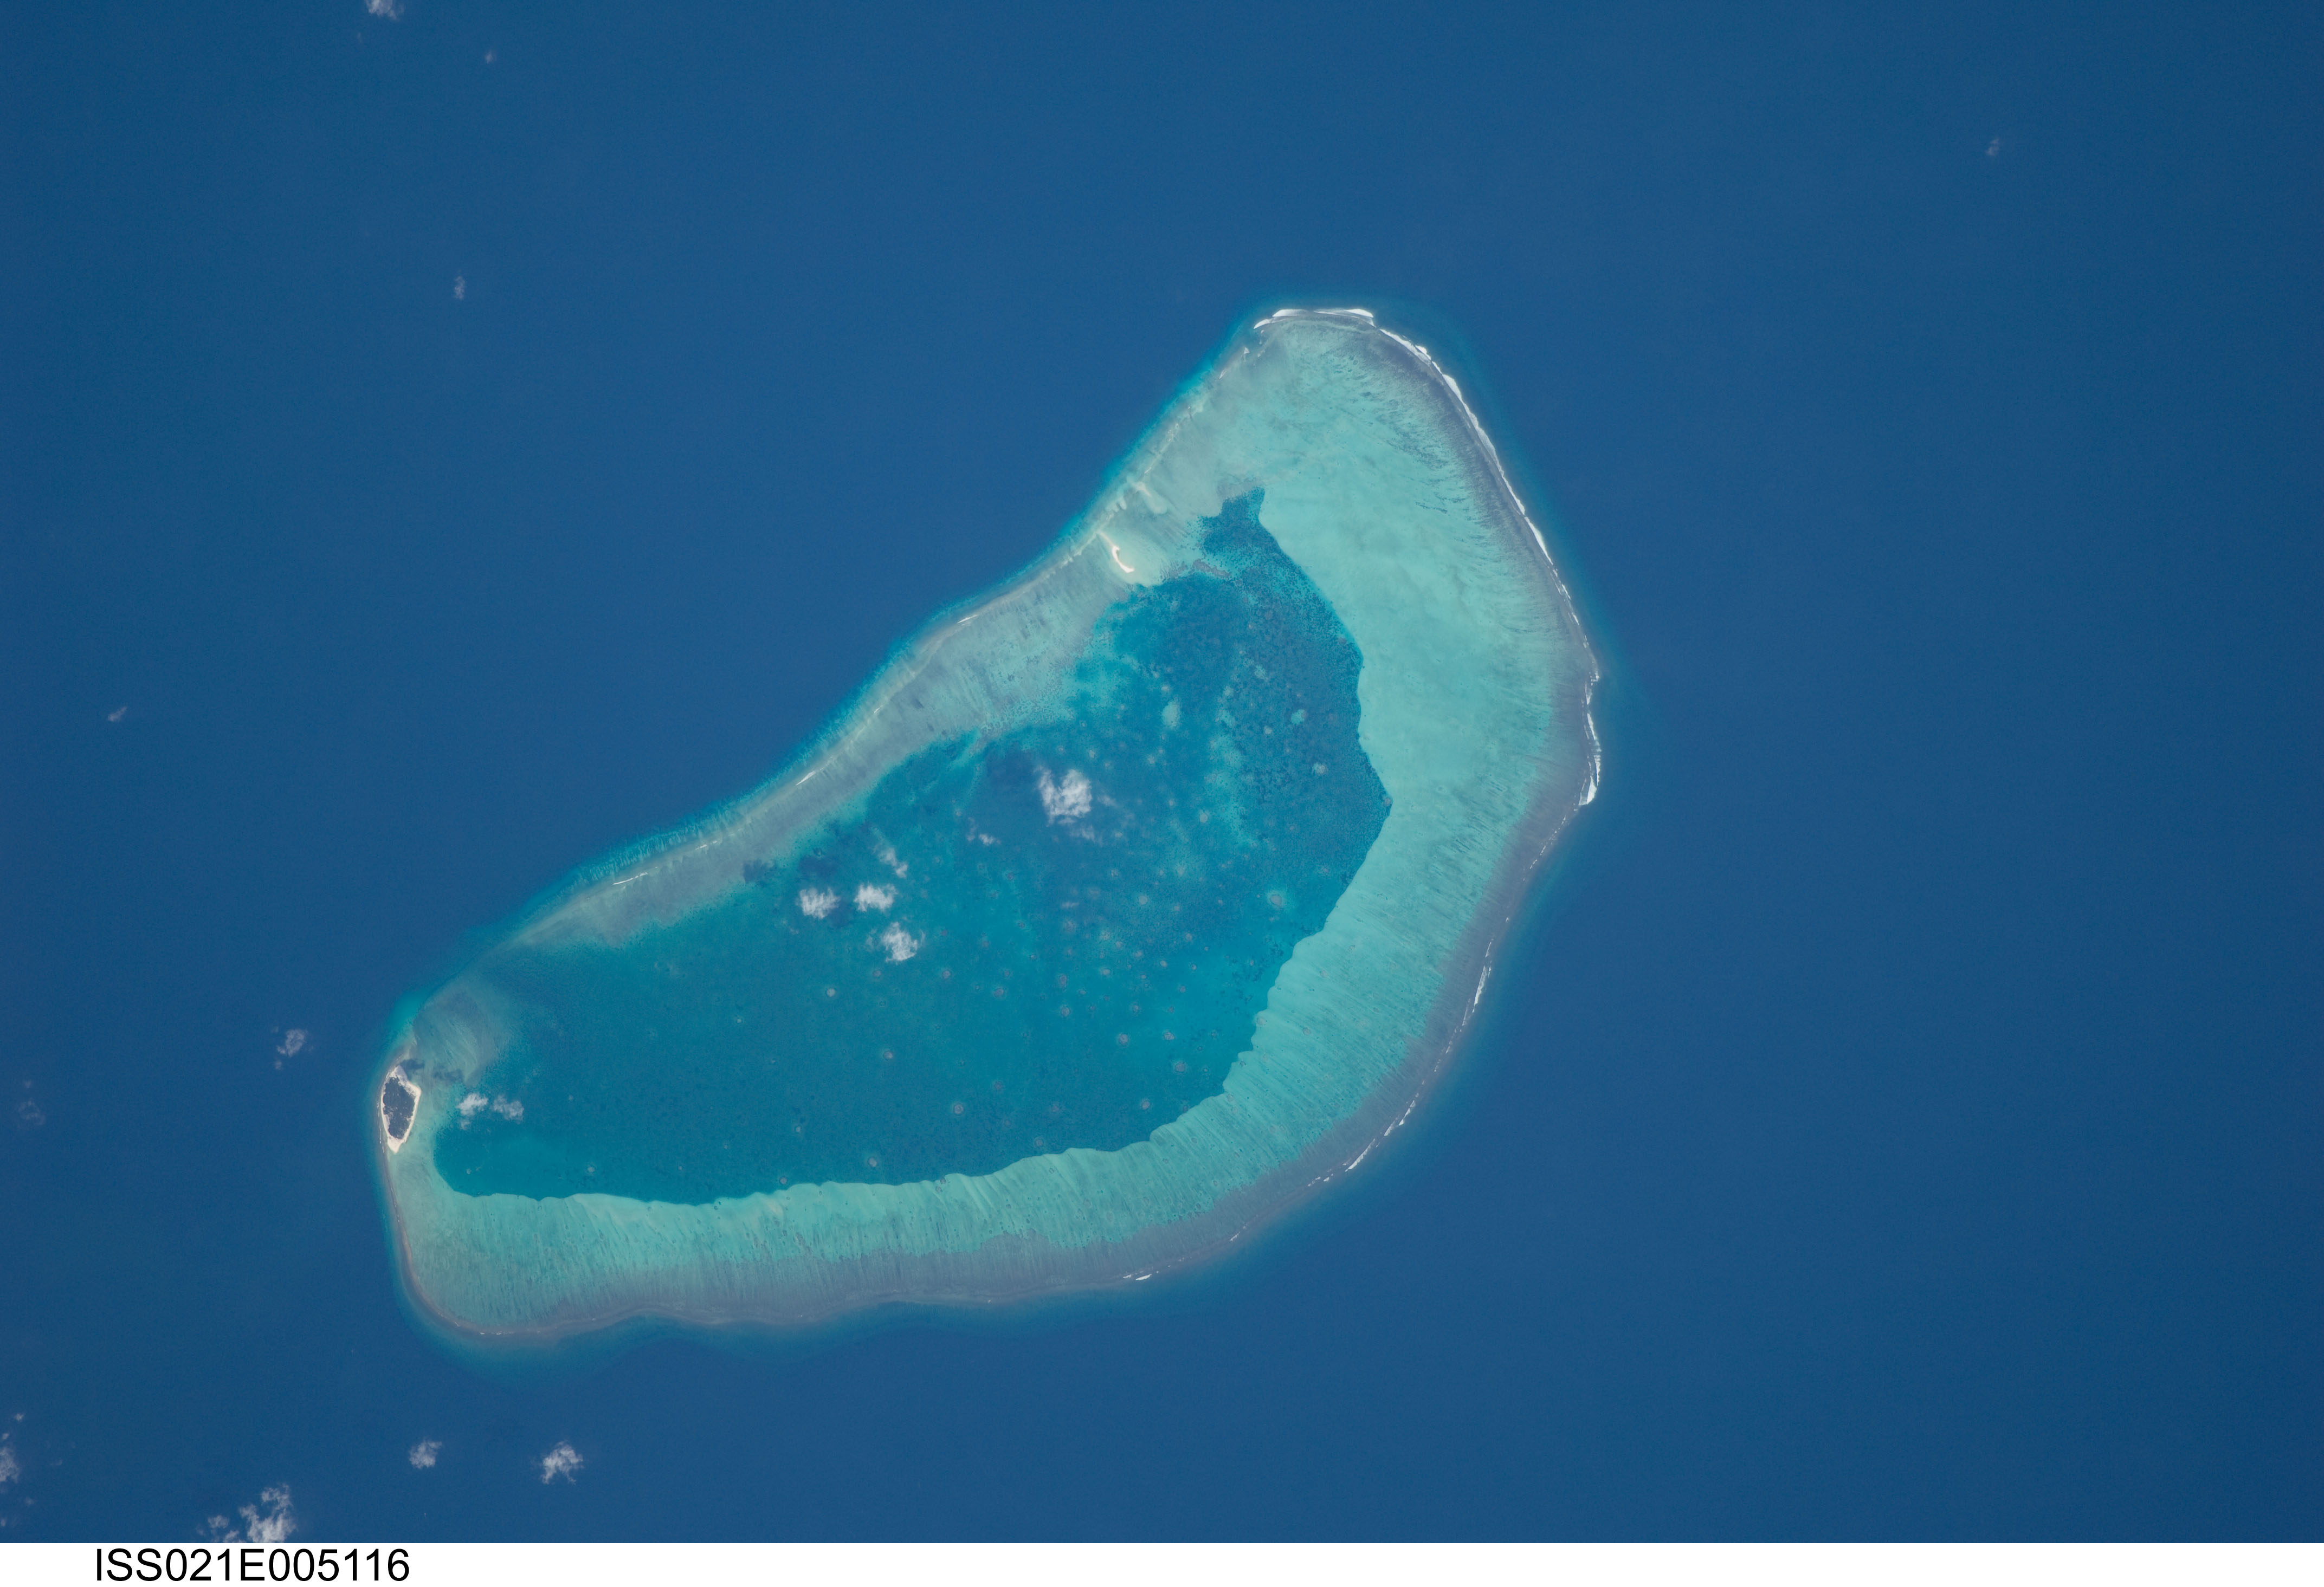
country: LAKSHADWEEP ISLANDS
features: BITRA REEF, CORAL
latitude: 11.5
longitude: 72.2
